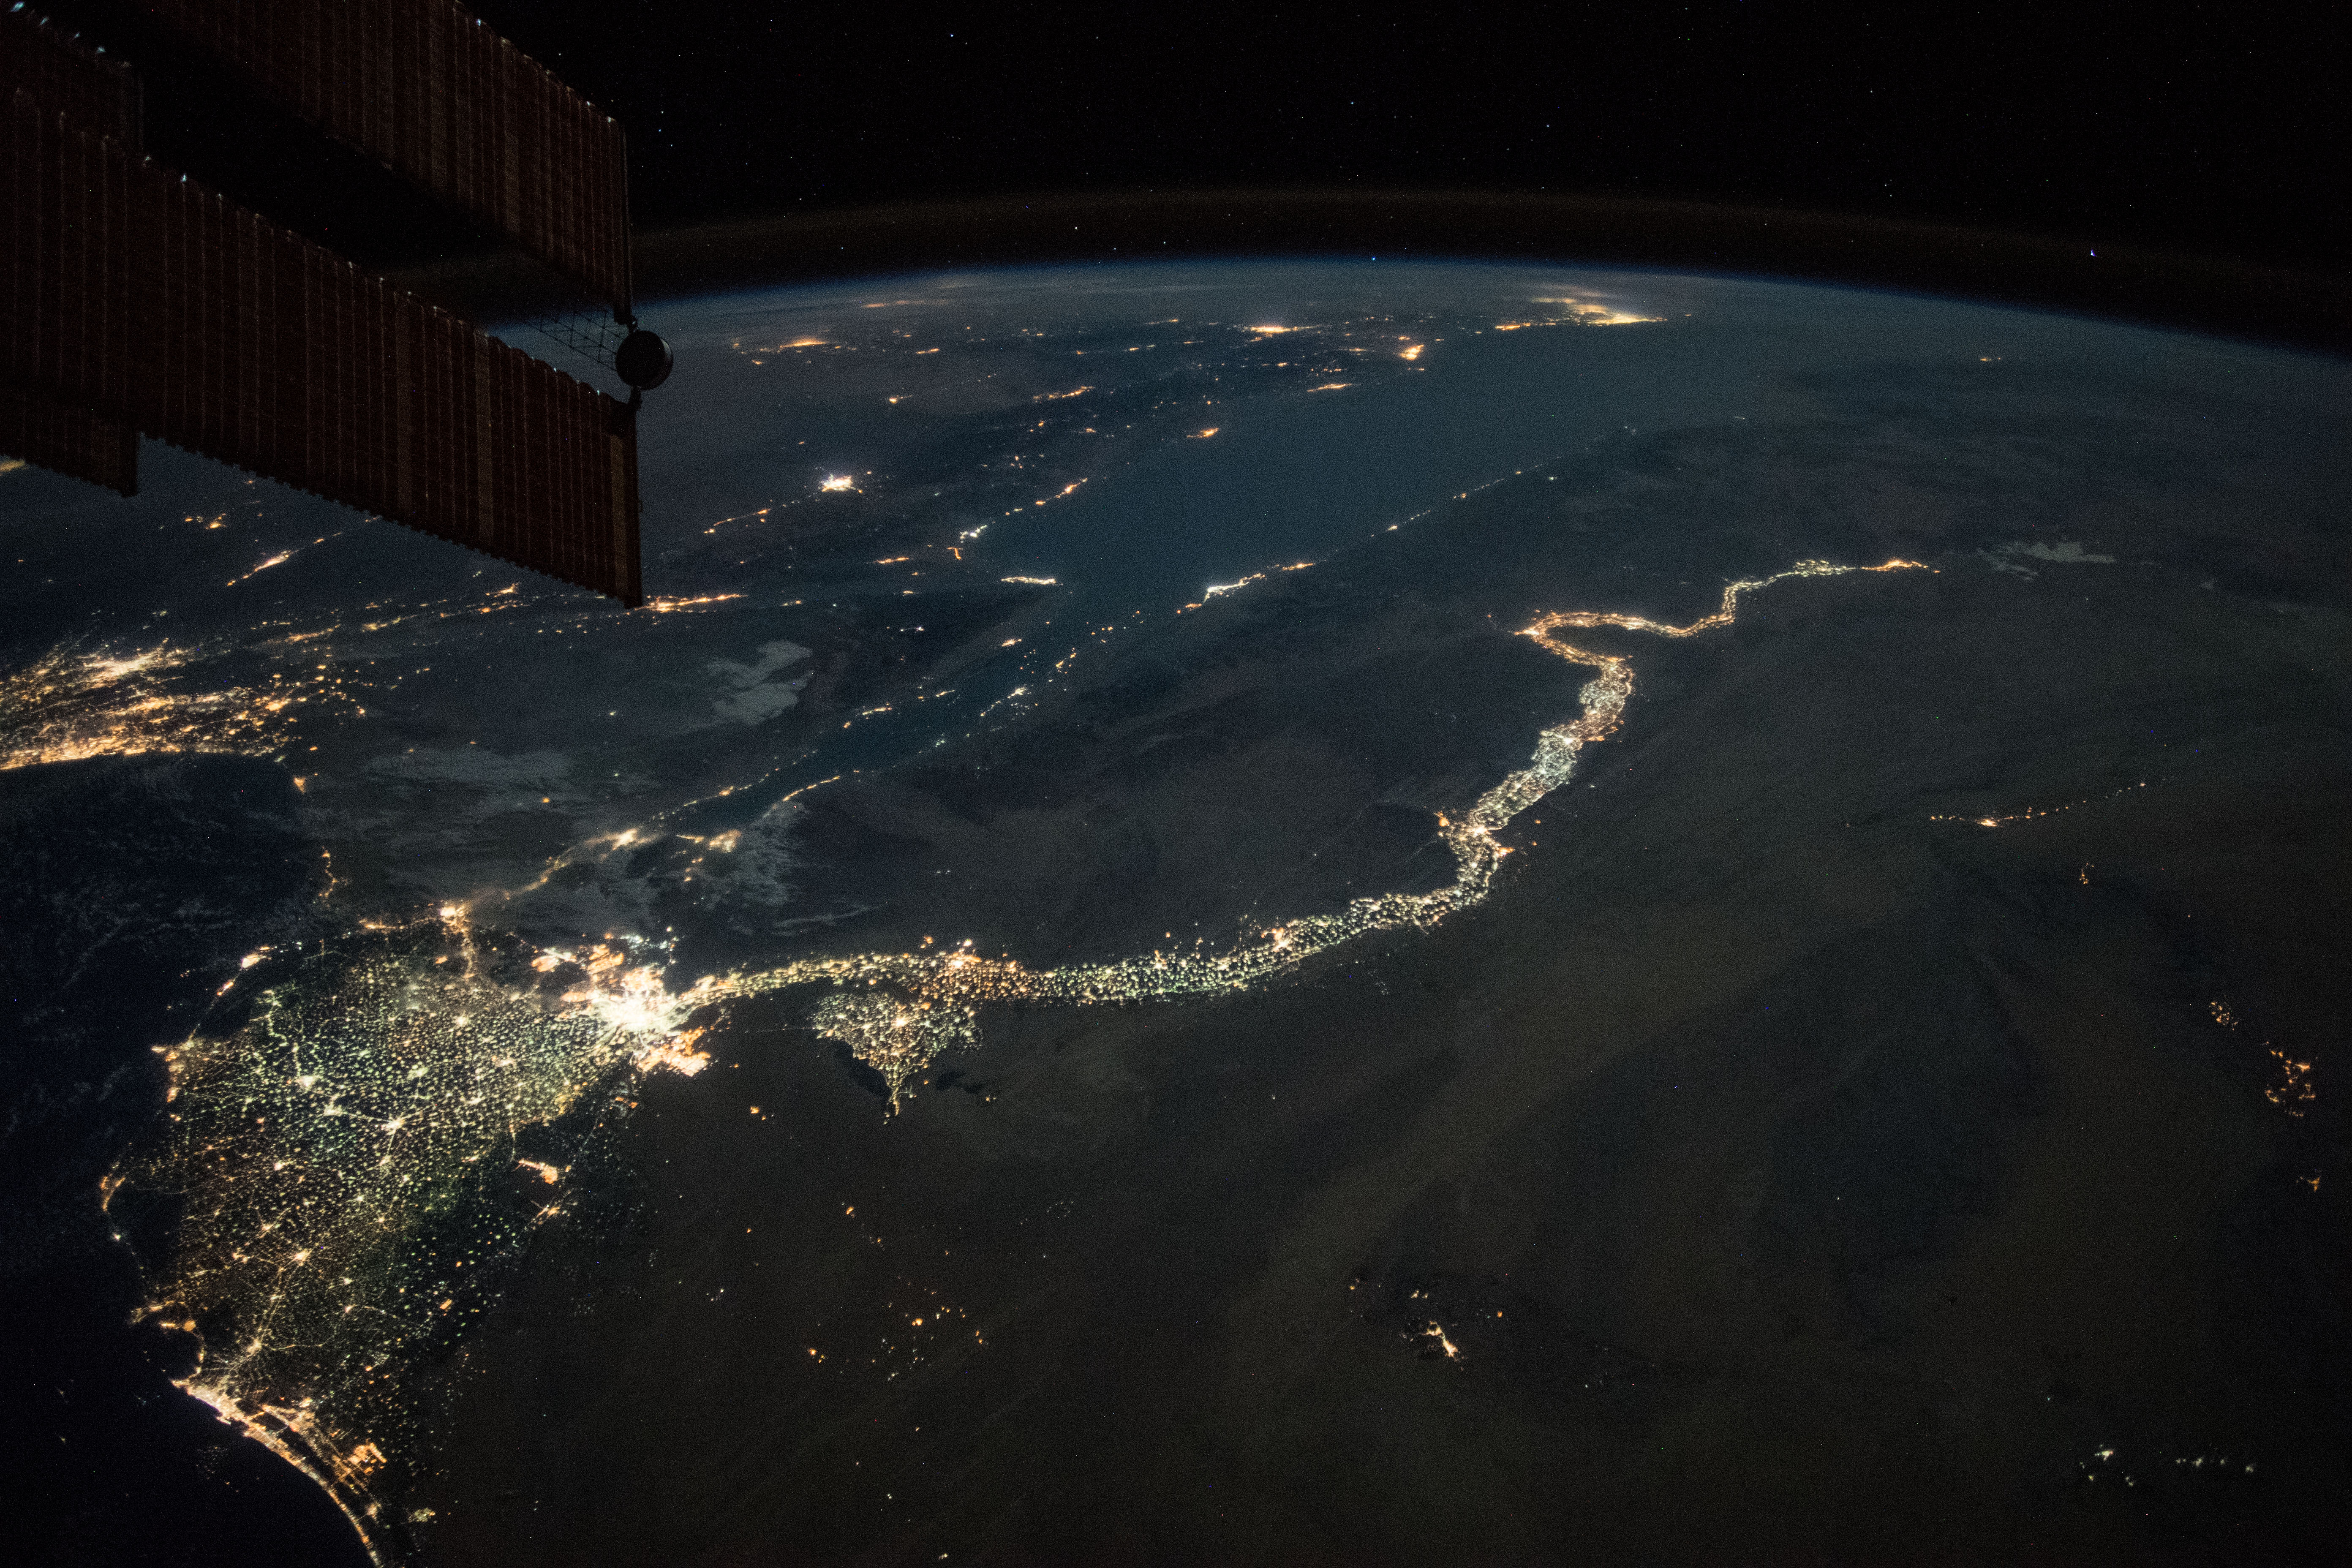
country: EGYPT
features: WESTERN DESERT, EASTERN DESERT, GULF OF SUEZ, GULF OF AQABA, CAIRO CITY, FAIYUM CITY, MINYA CITY. MALLAWI CITY, BENI SUEF CITY, NILE RIVER, NIGHT, EARTH LIMB
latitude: 28.2
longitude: 32.0
